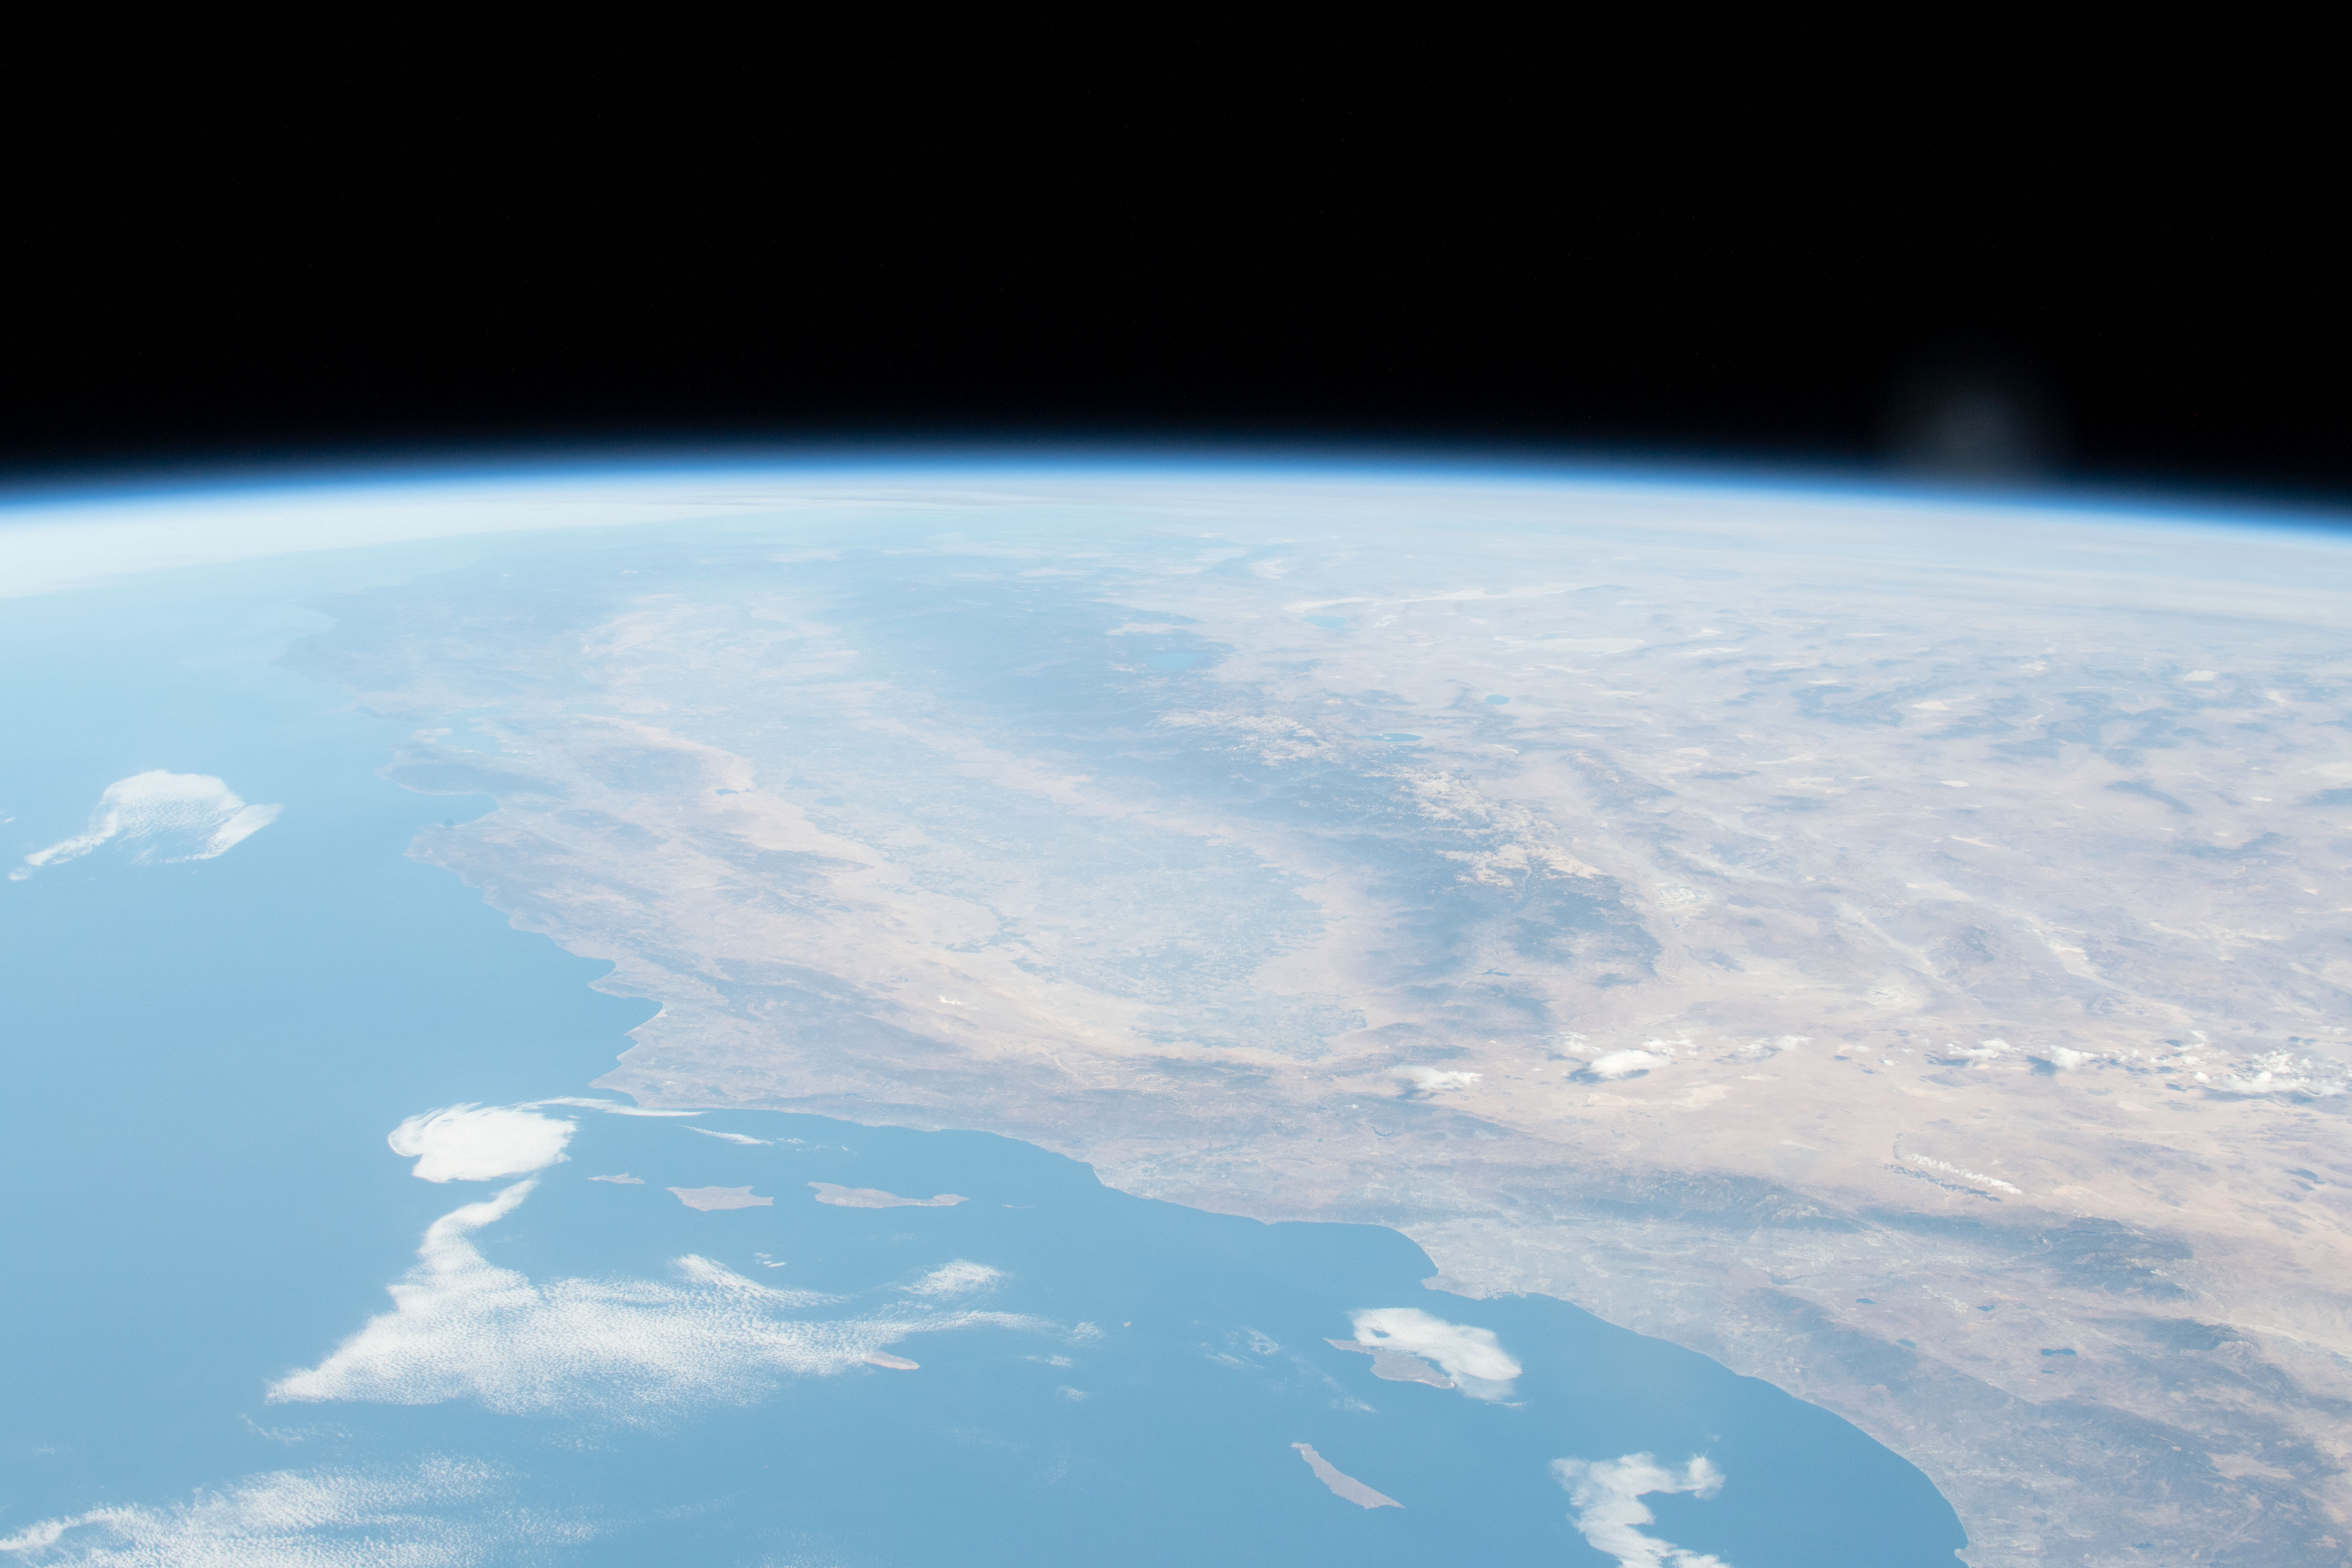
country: USA-CALIFORNIA
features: CALIFORNIA, SIERRA NEVADA
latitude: 37.0
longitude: -119.5
